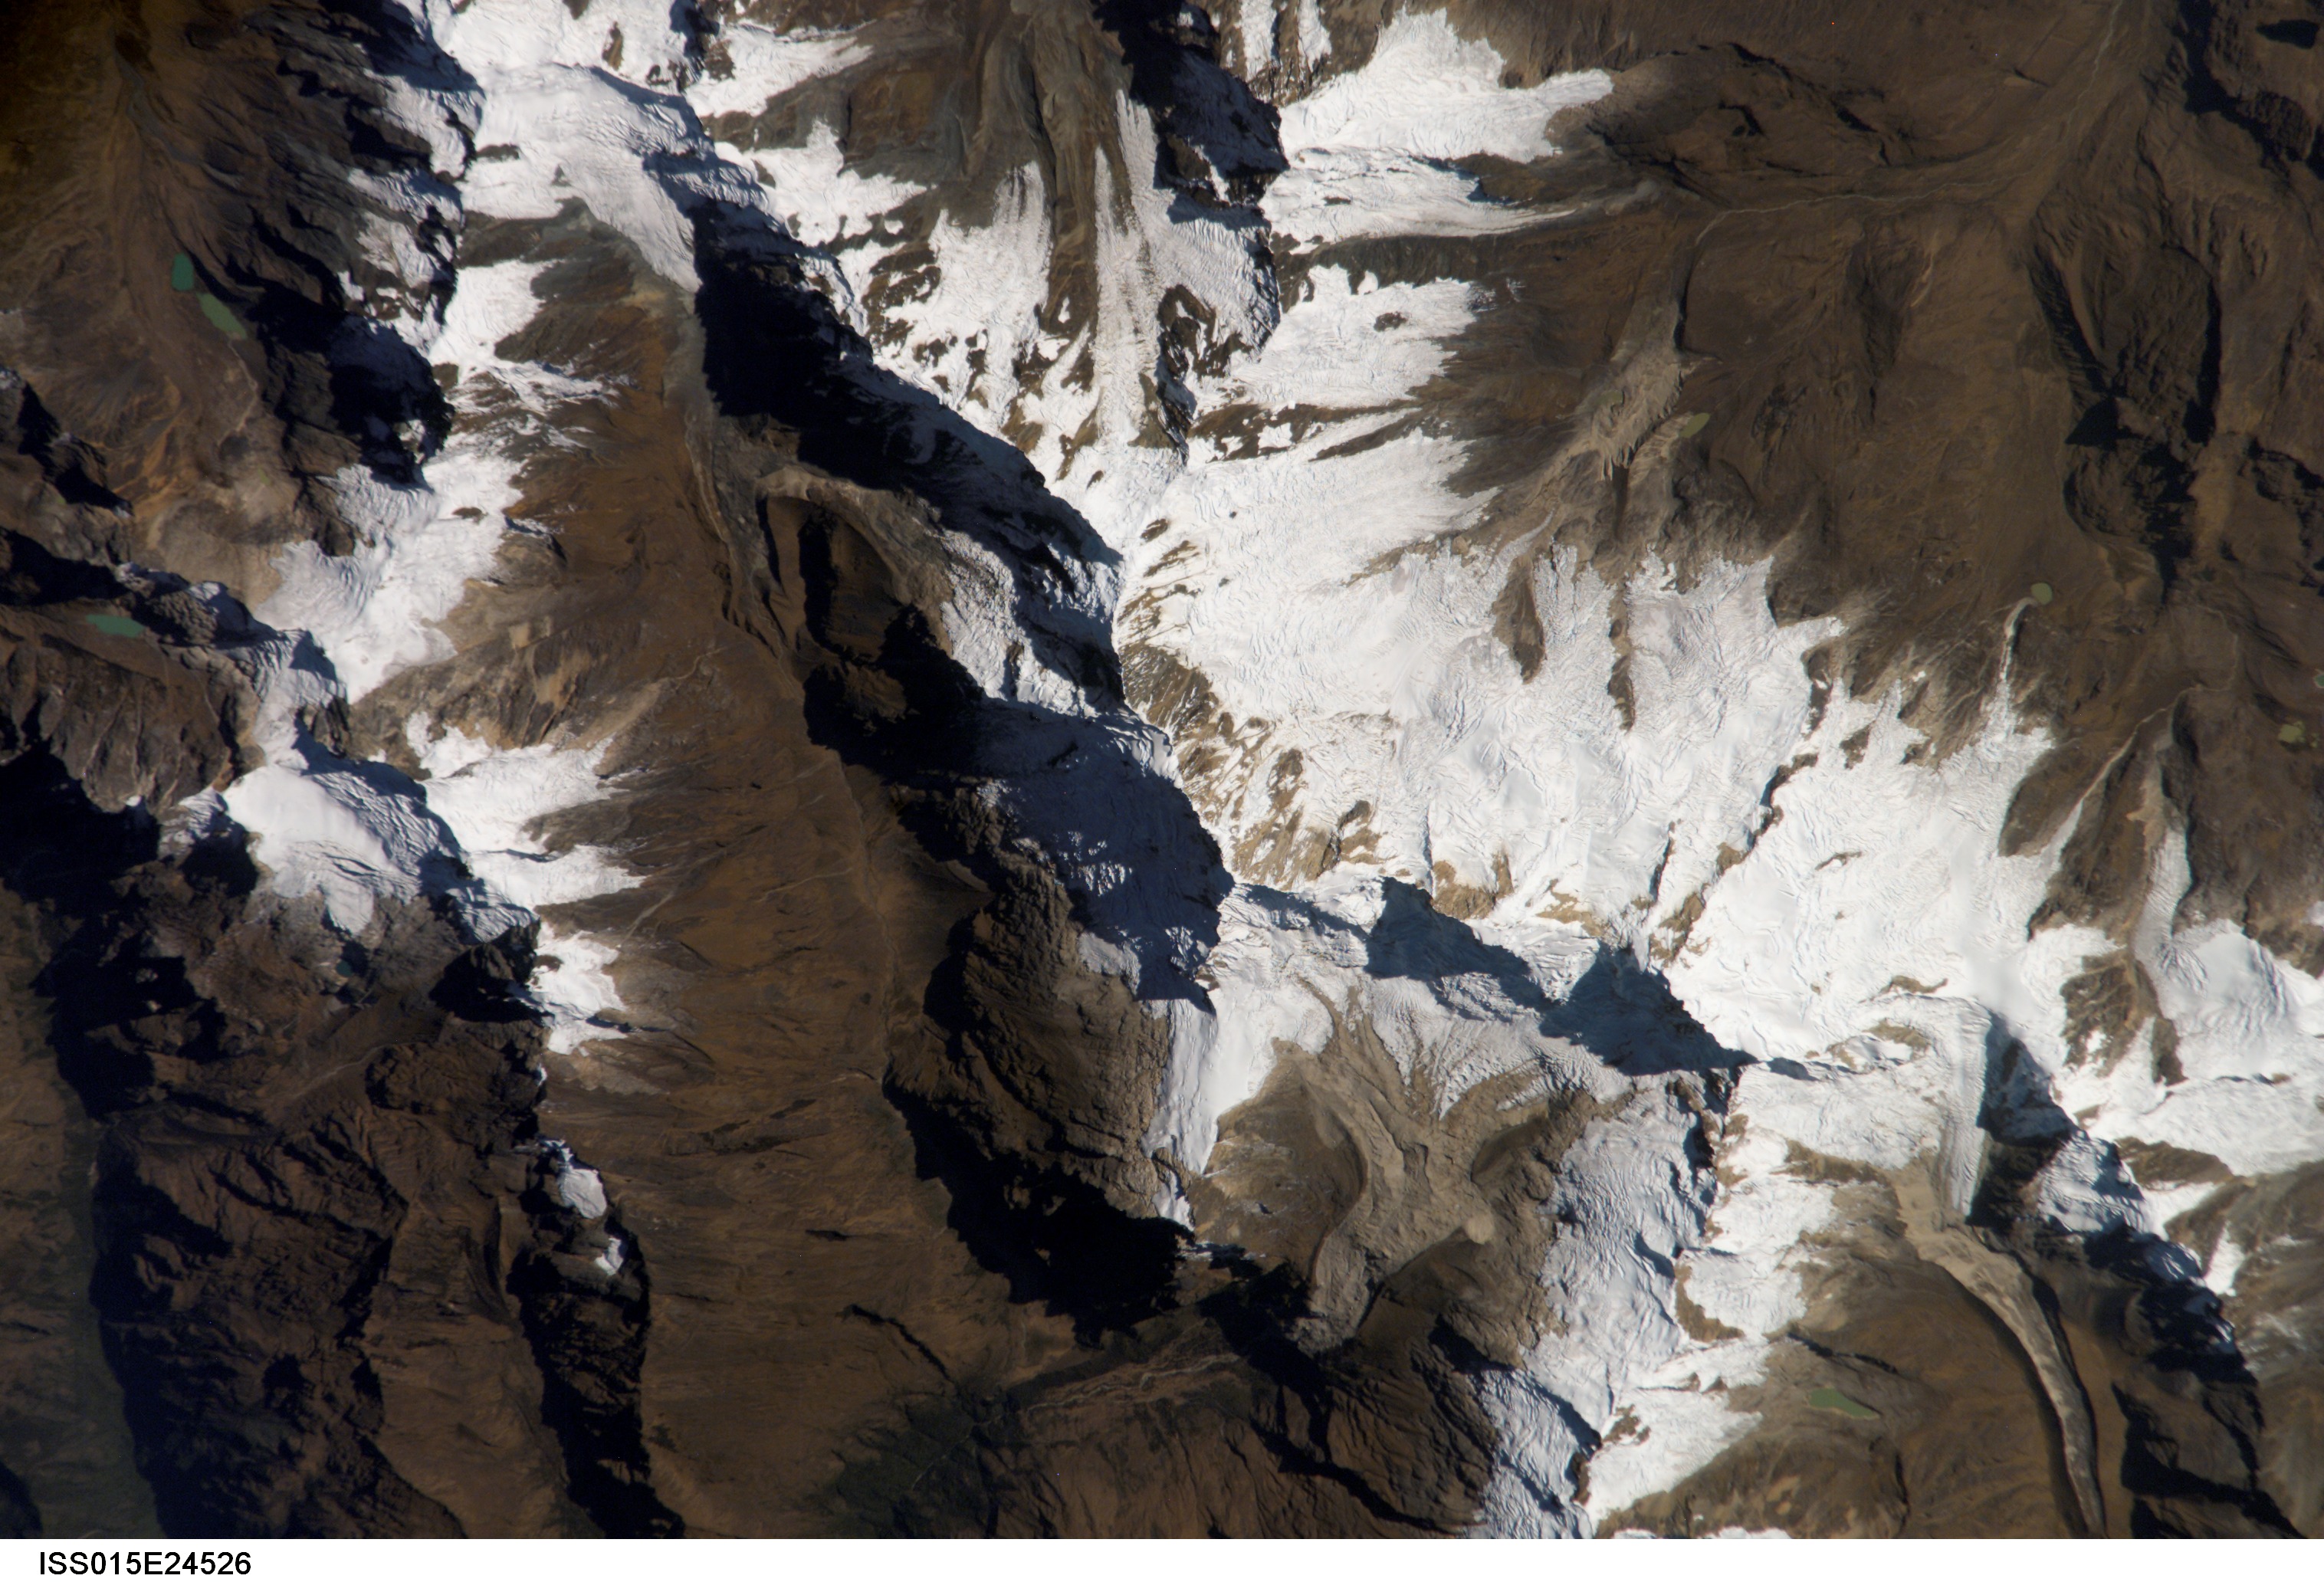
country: PERU
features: CORDILLERA VILCABAMBA, GL., L.
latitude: -13.3
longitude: -72.8
